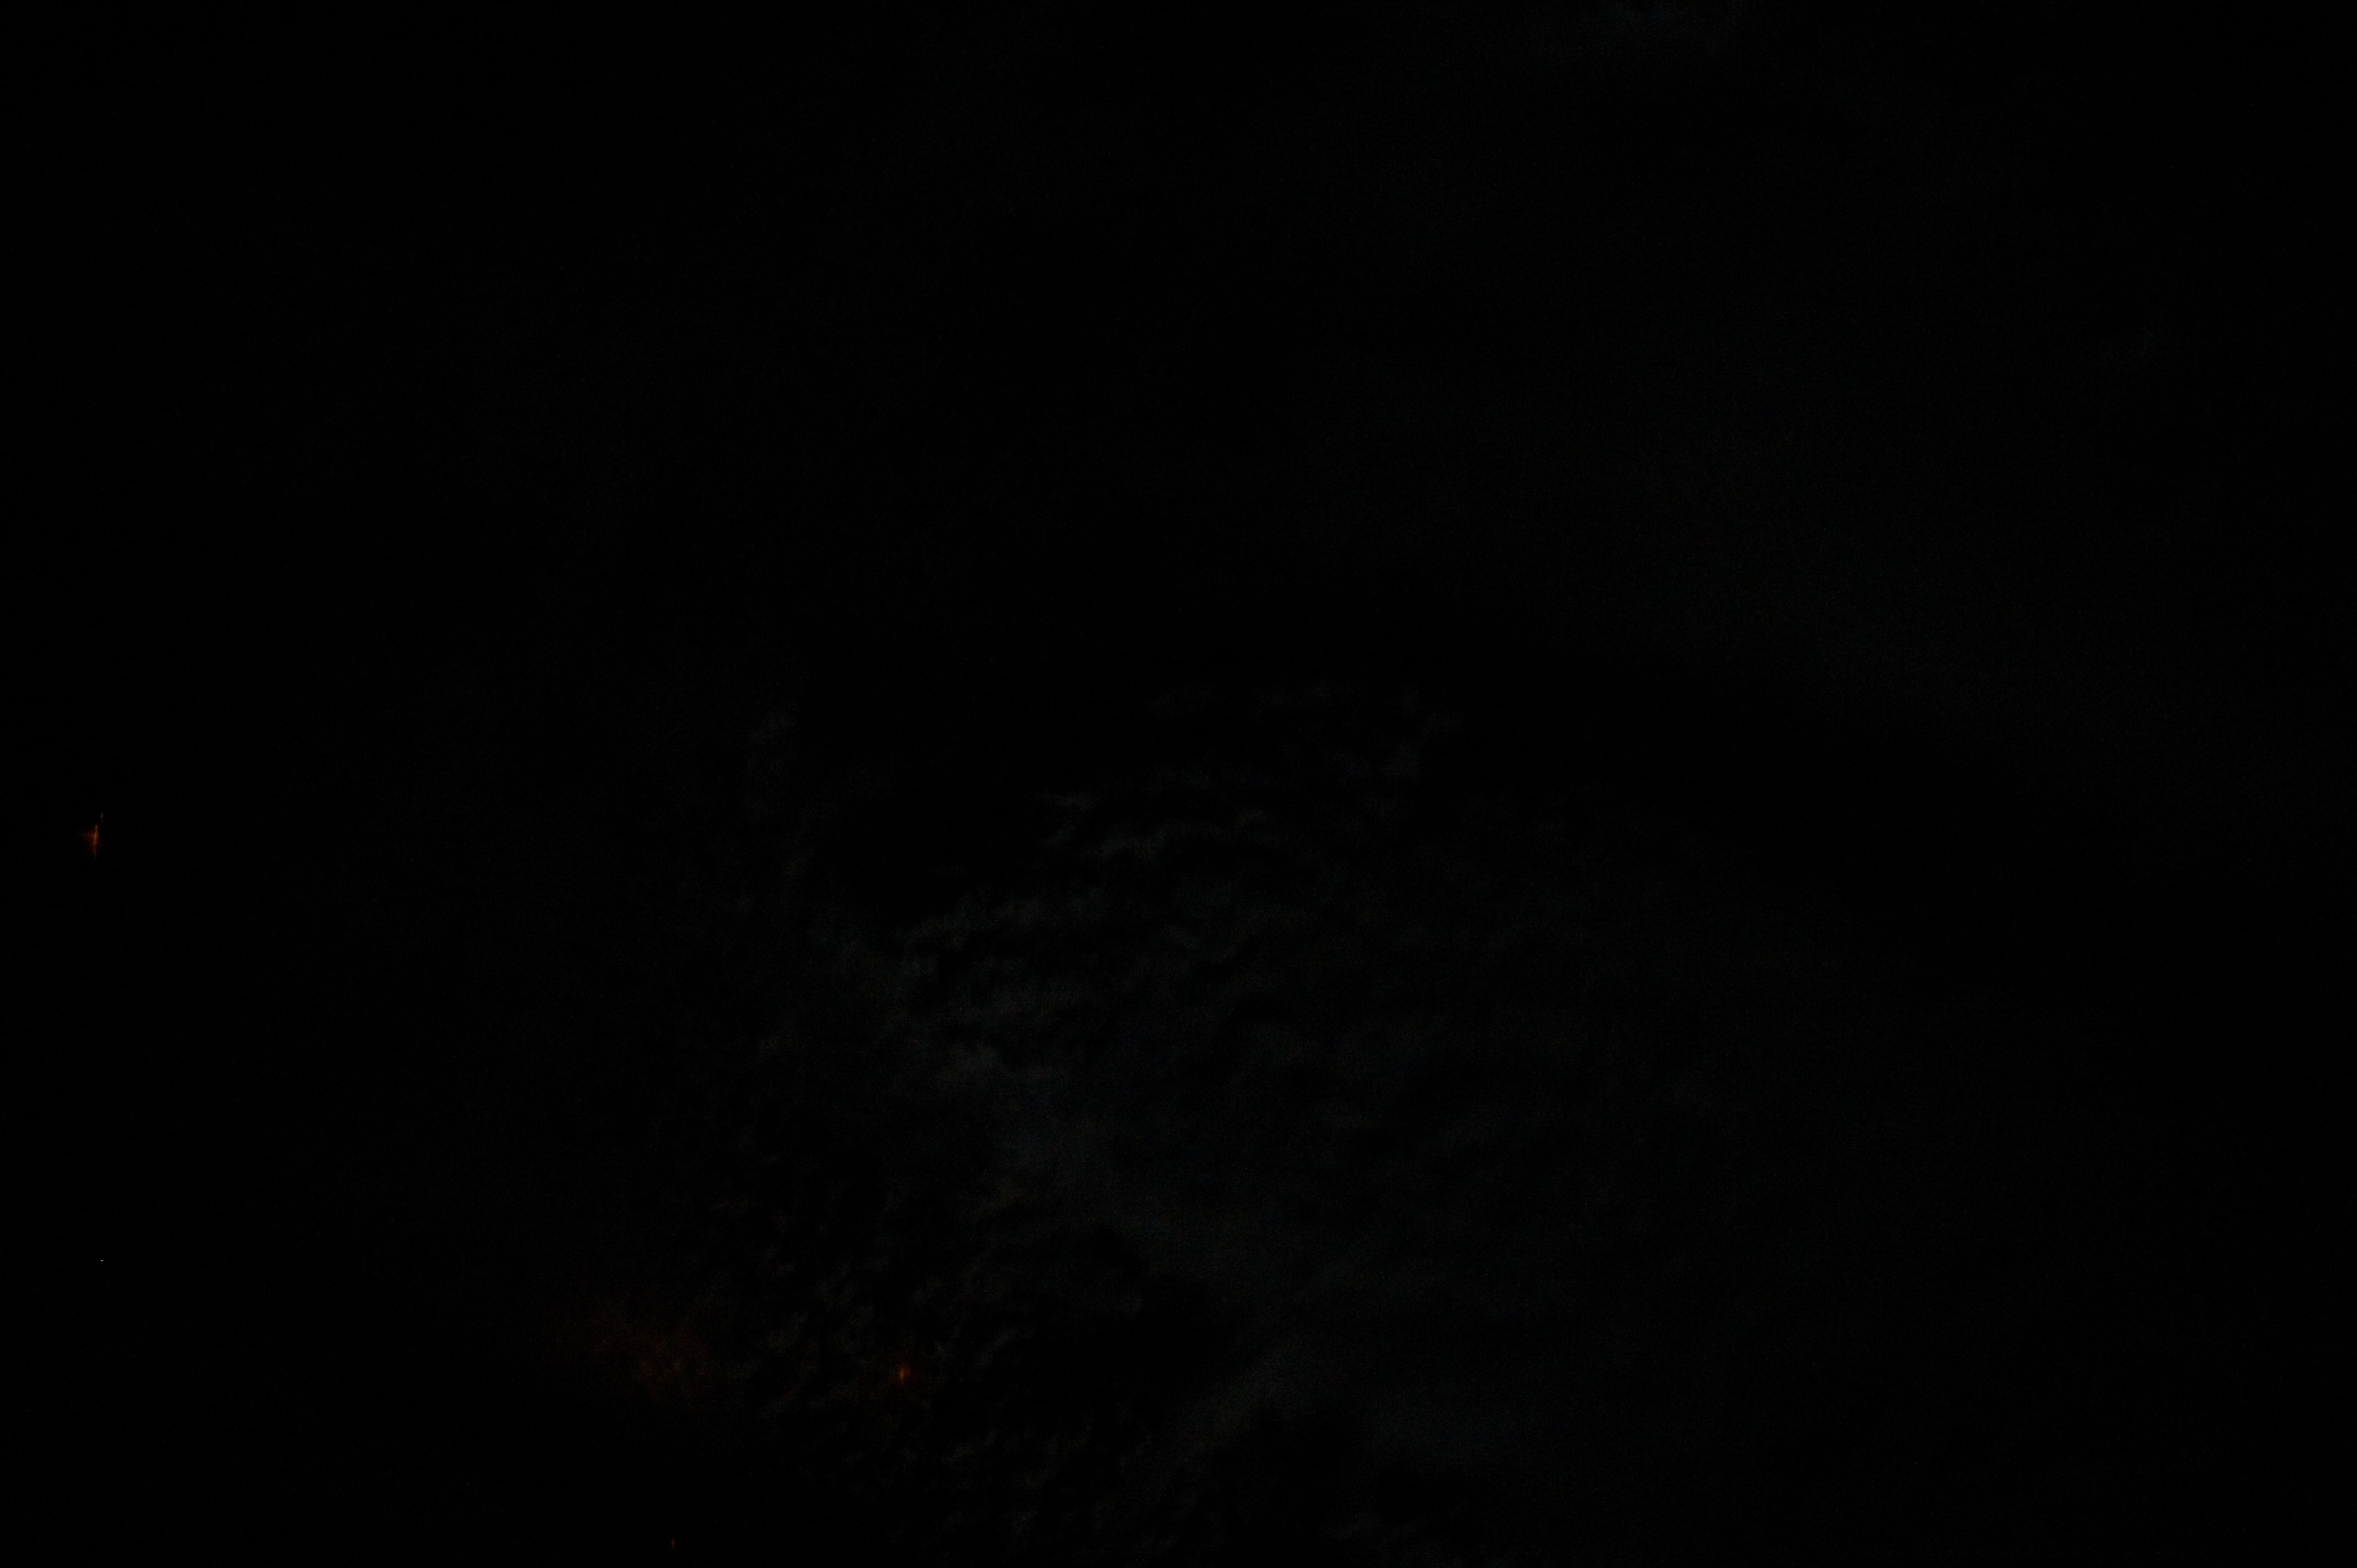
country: USA-OKLAHOMA
